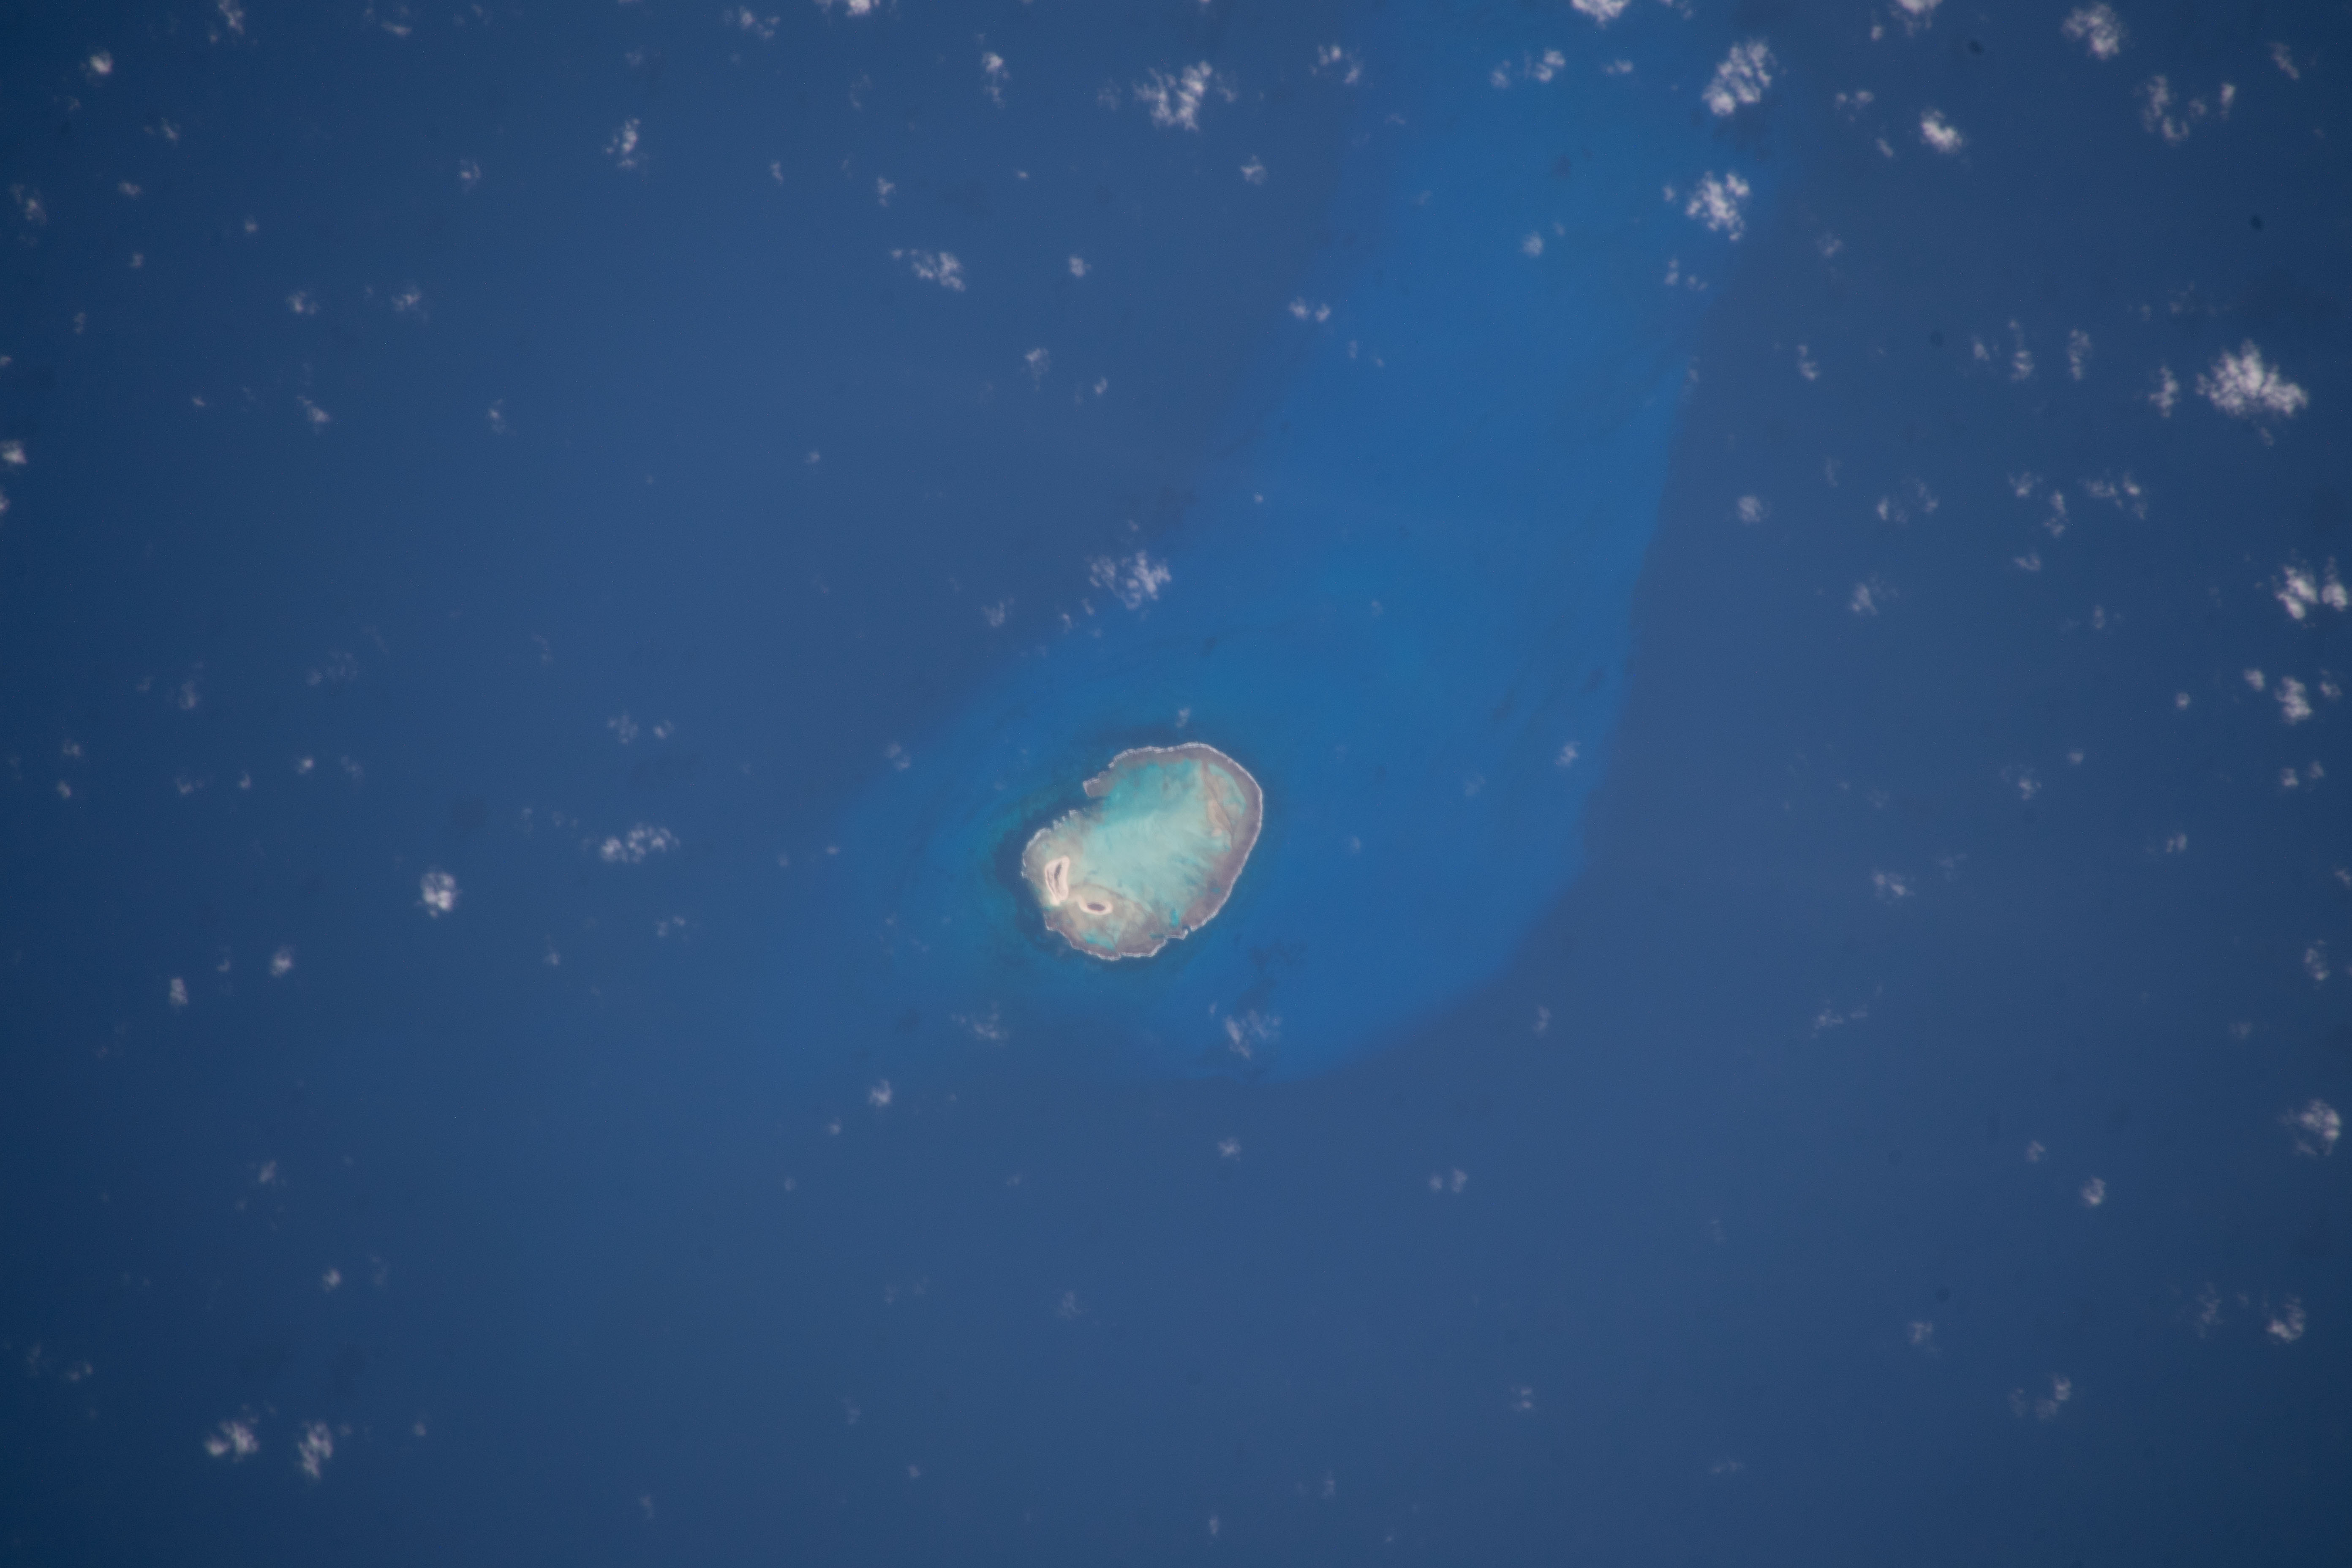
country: BRAZIL
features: ATOL DAS ROCAS
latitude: -3.9
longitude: -33.8
